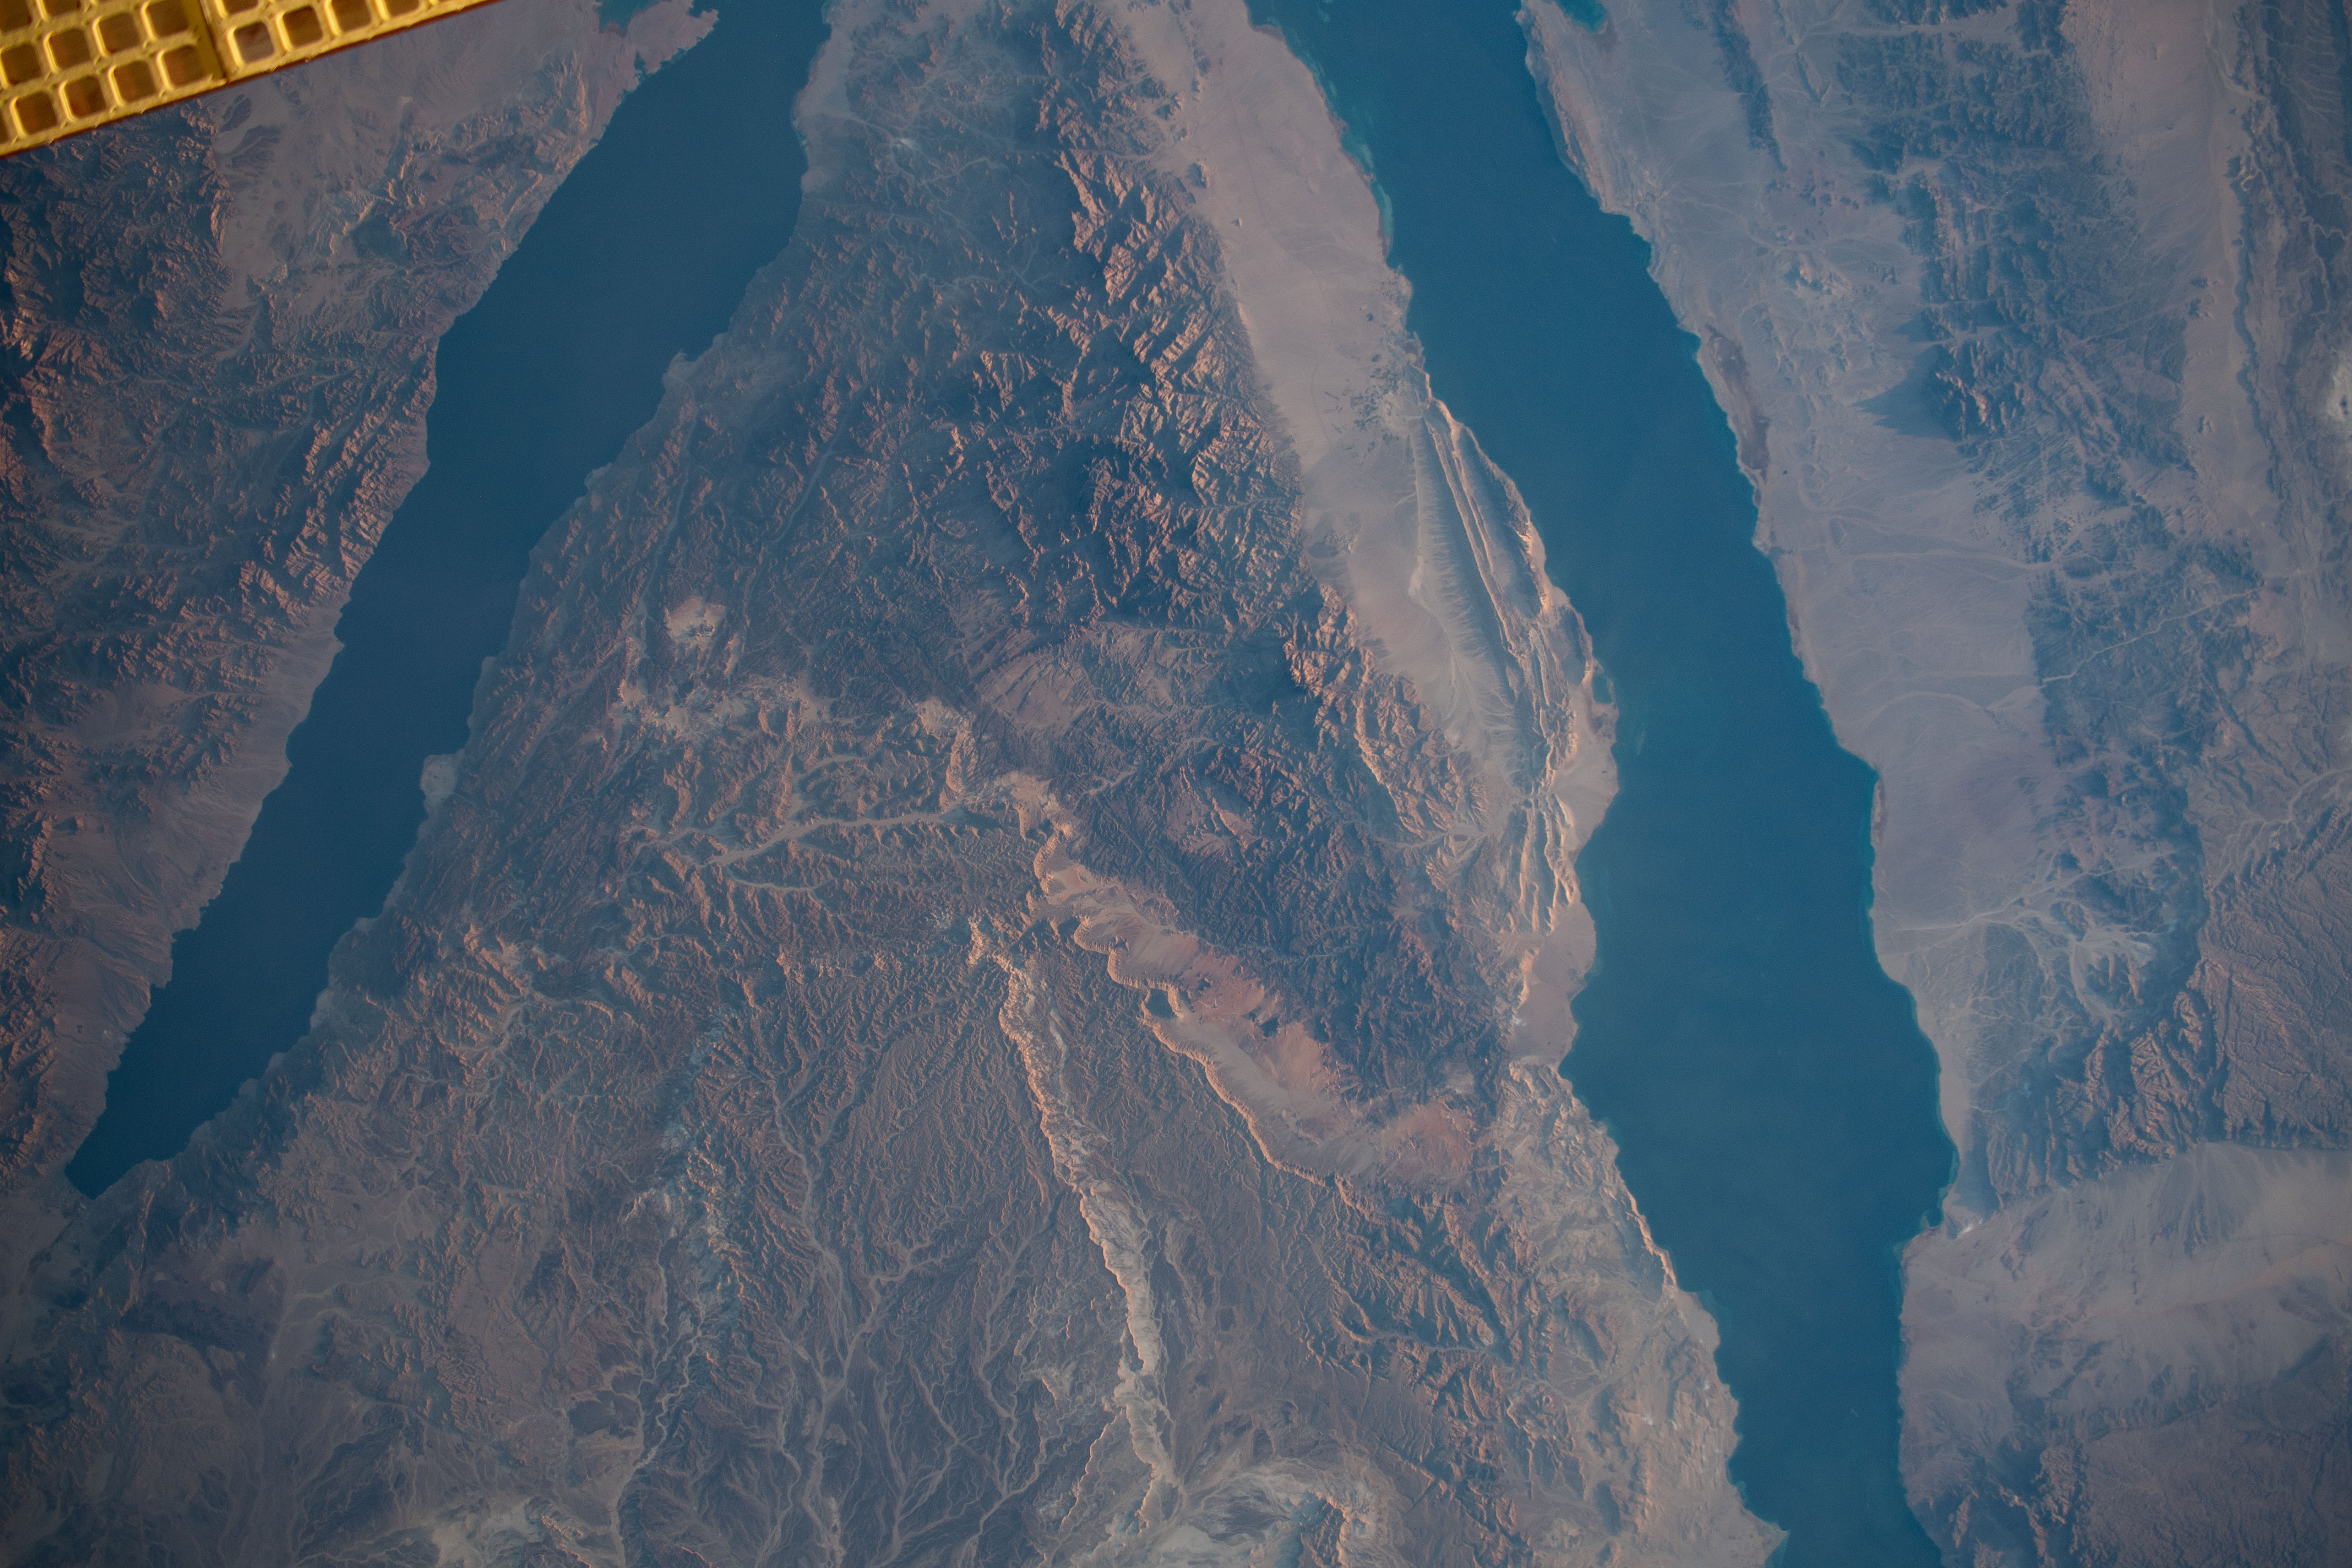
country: EGYPT
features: GULF OF AQABA, GULF OF SUEZ, SOUTH SINA, GEBEL KATHERINA, MOUNT CATHERINE
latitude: 29.0
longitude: 33.5
